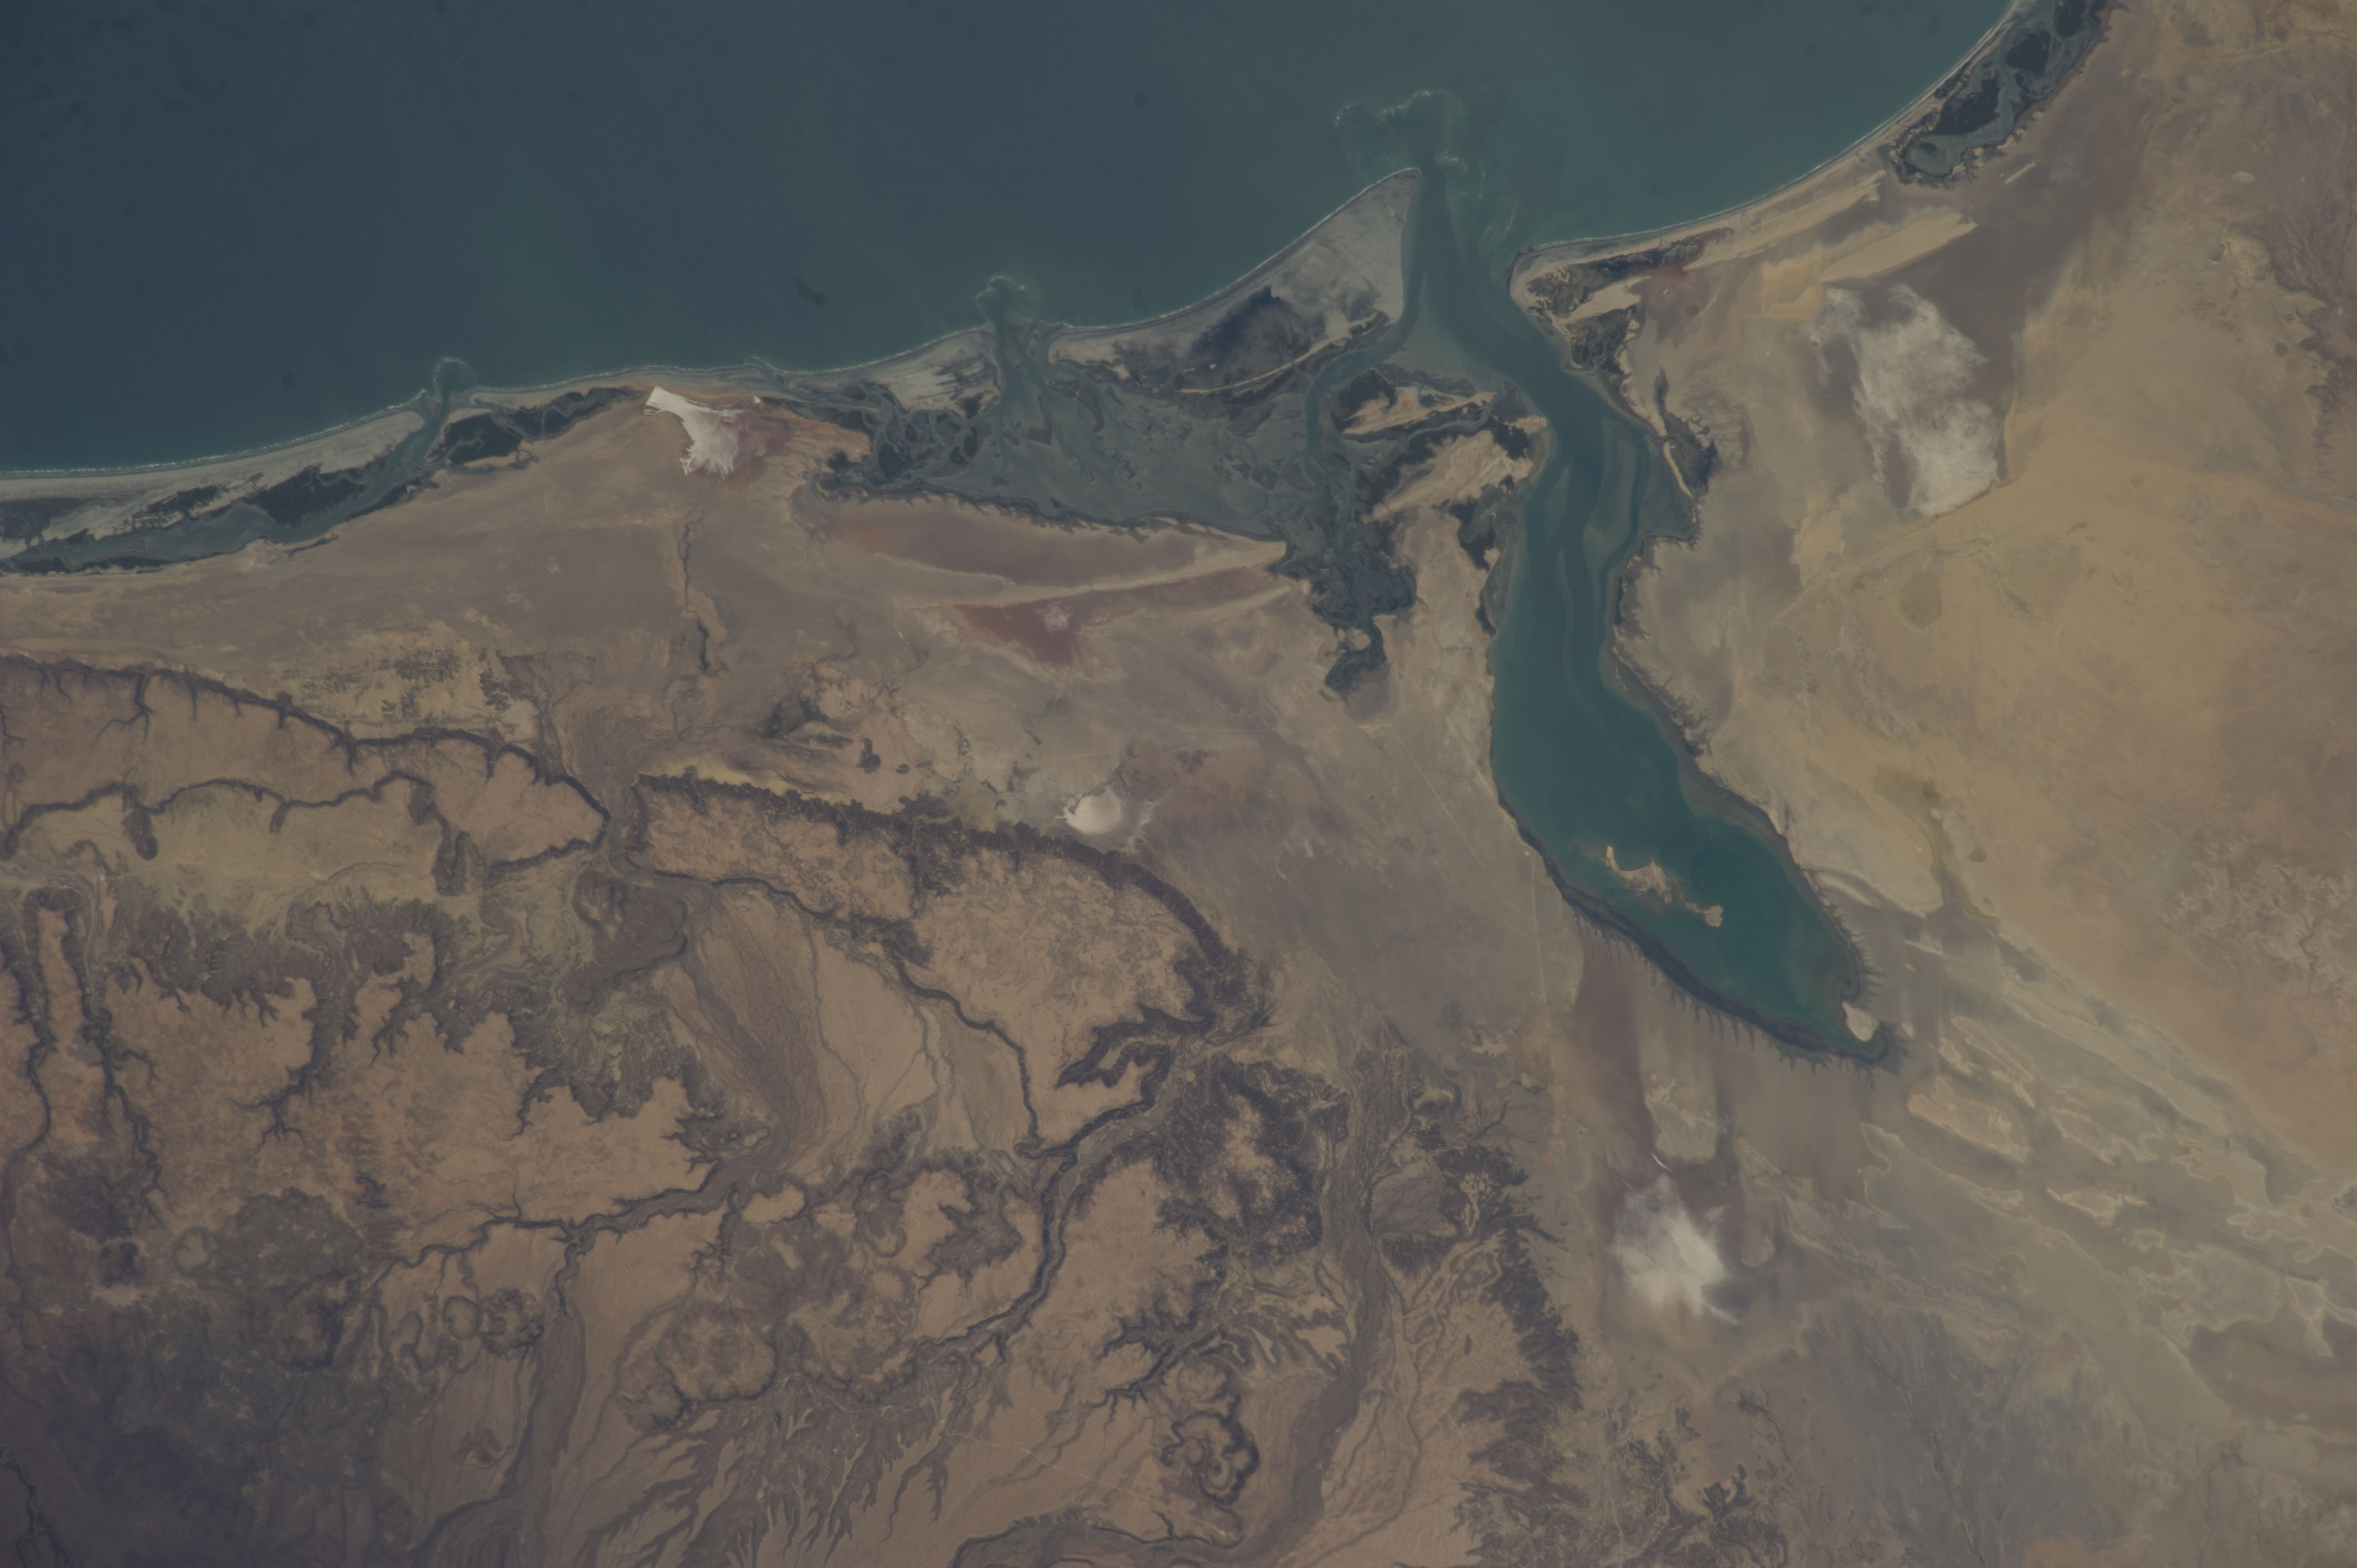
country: MEXICO
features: SAN IGNACIO LAGOON, ISLANDS, COASTLINE, OJO DE LIEBRE, GUERRERO NEGRO, DESERT, PACIFIC OCEAN
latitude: 26.8
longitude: -113.1
